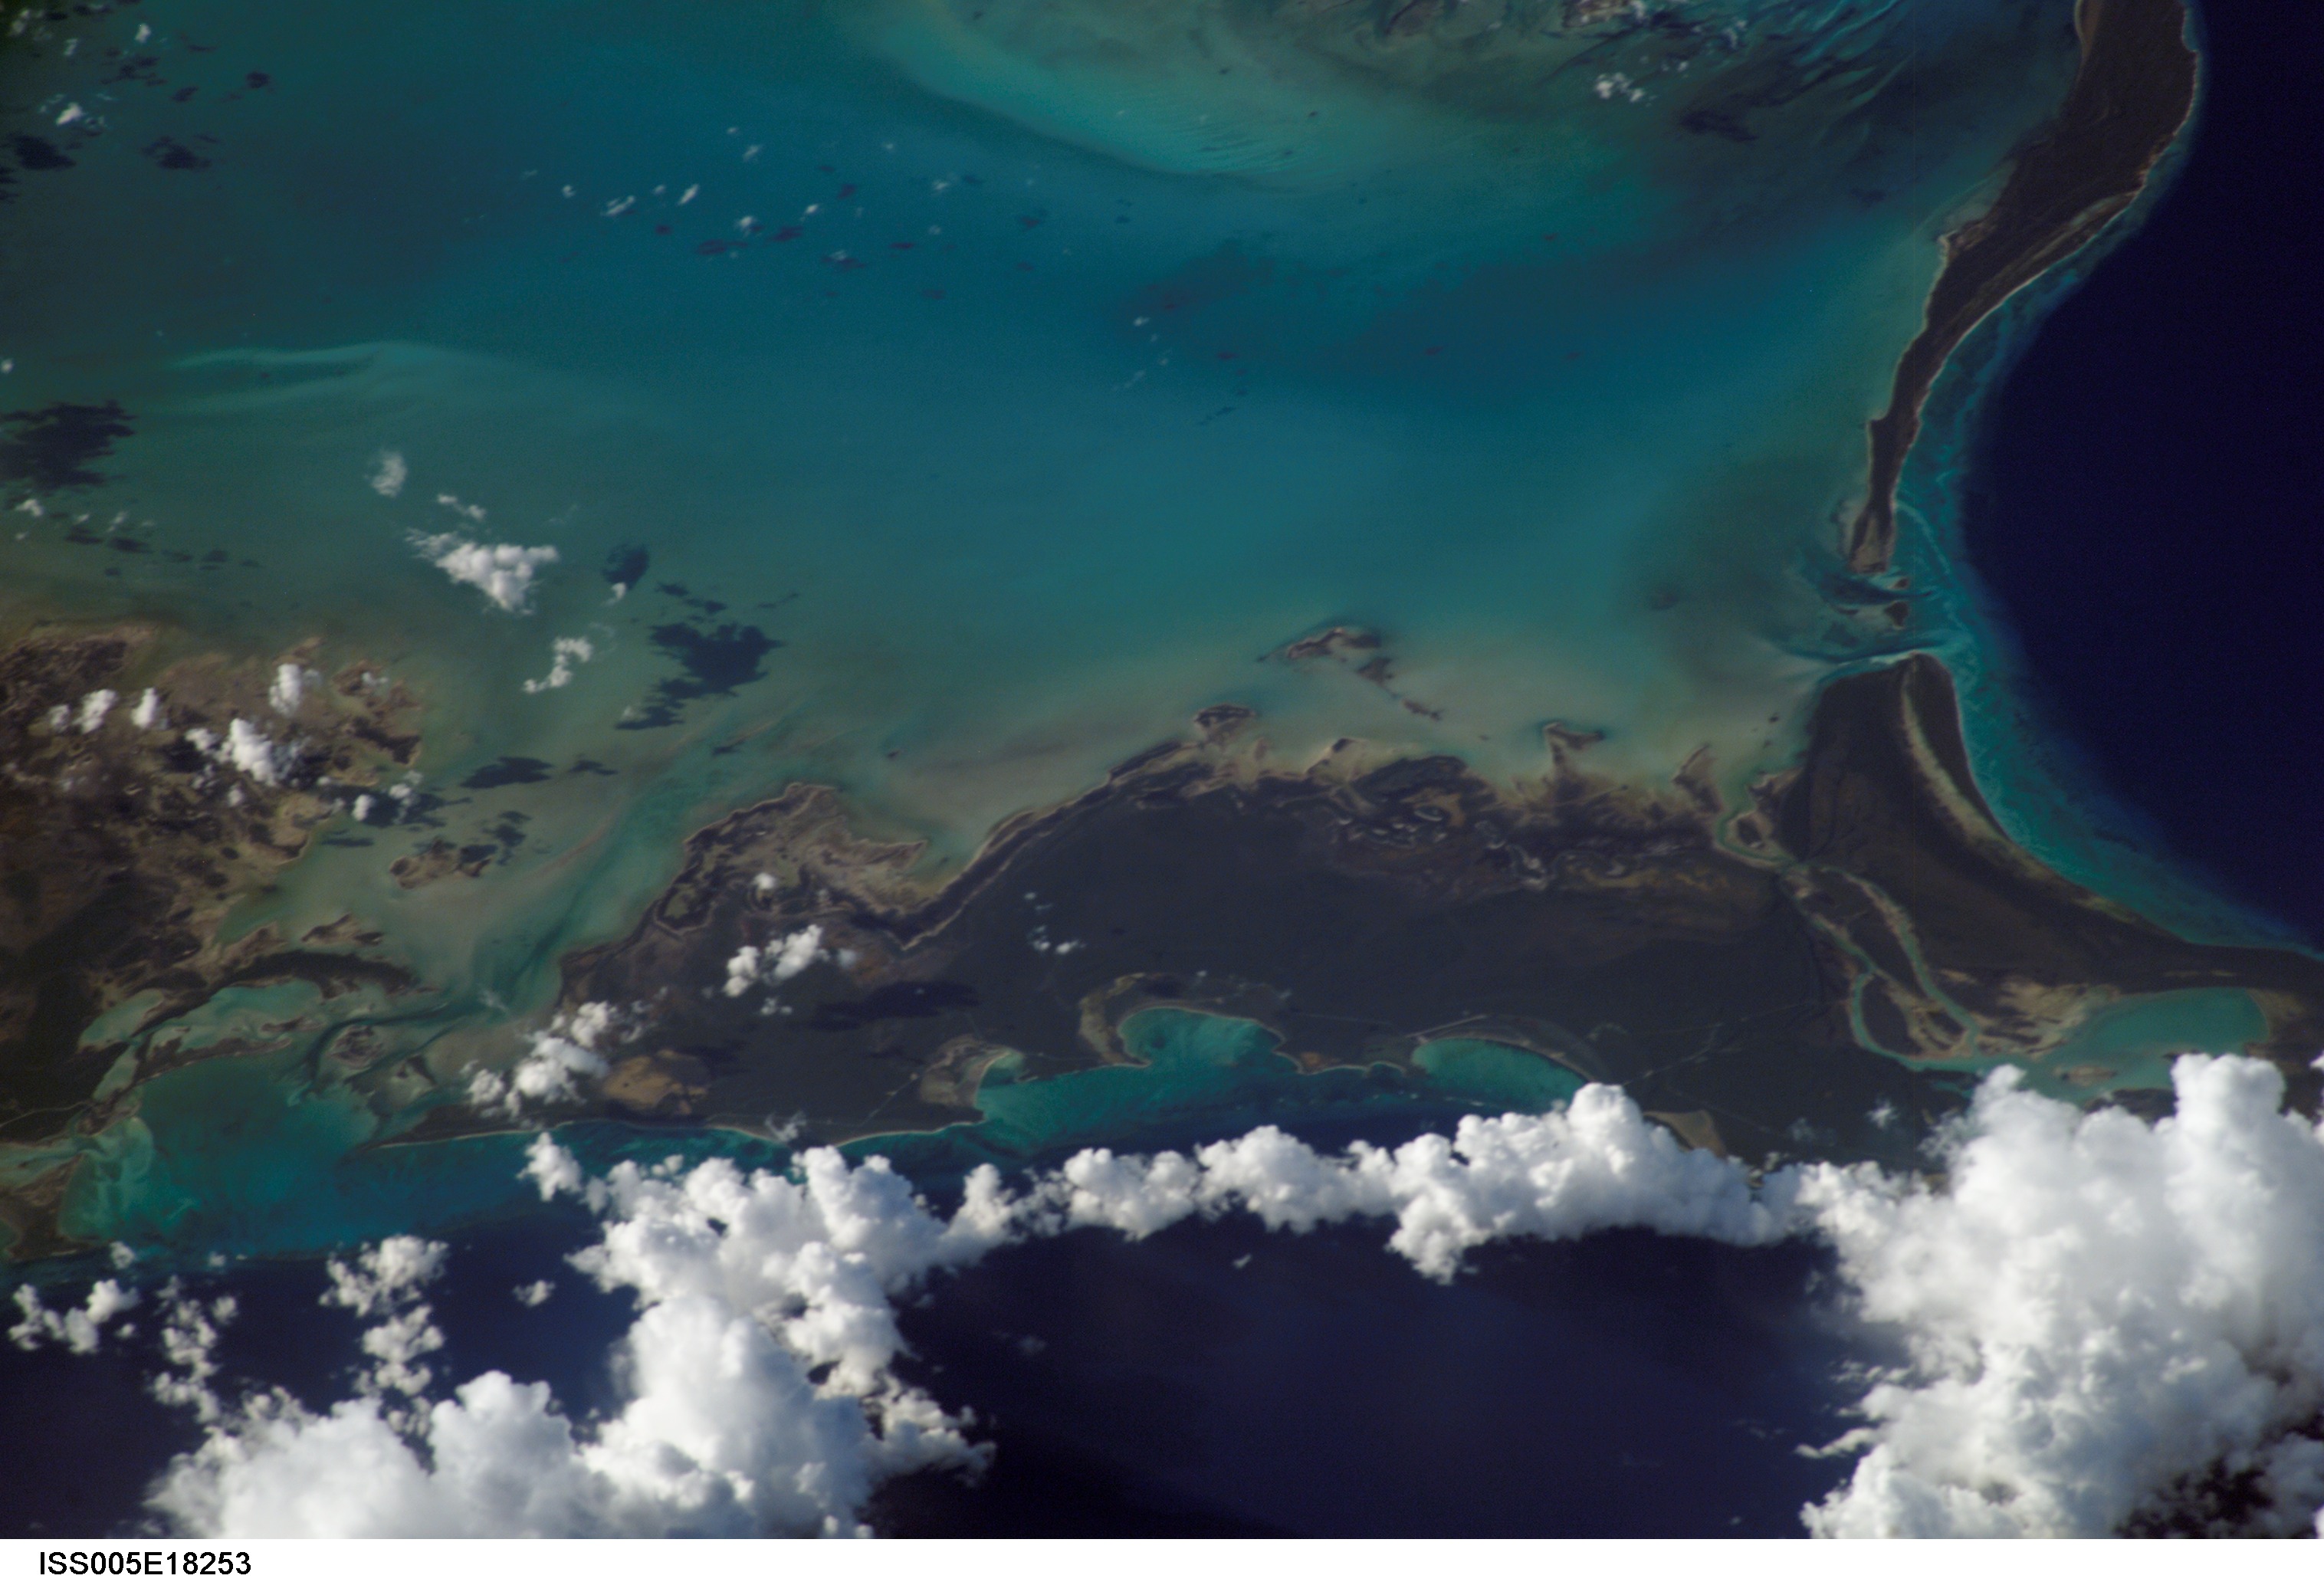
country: BAHAMAS
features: CROOKED ISLAND, LONG CAY
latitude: 22.5
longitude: -74.5
